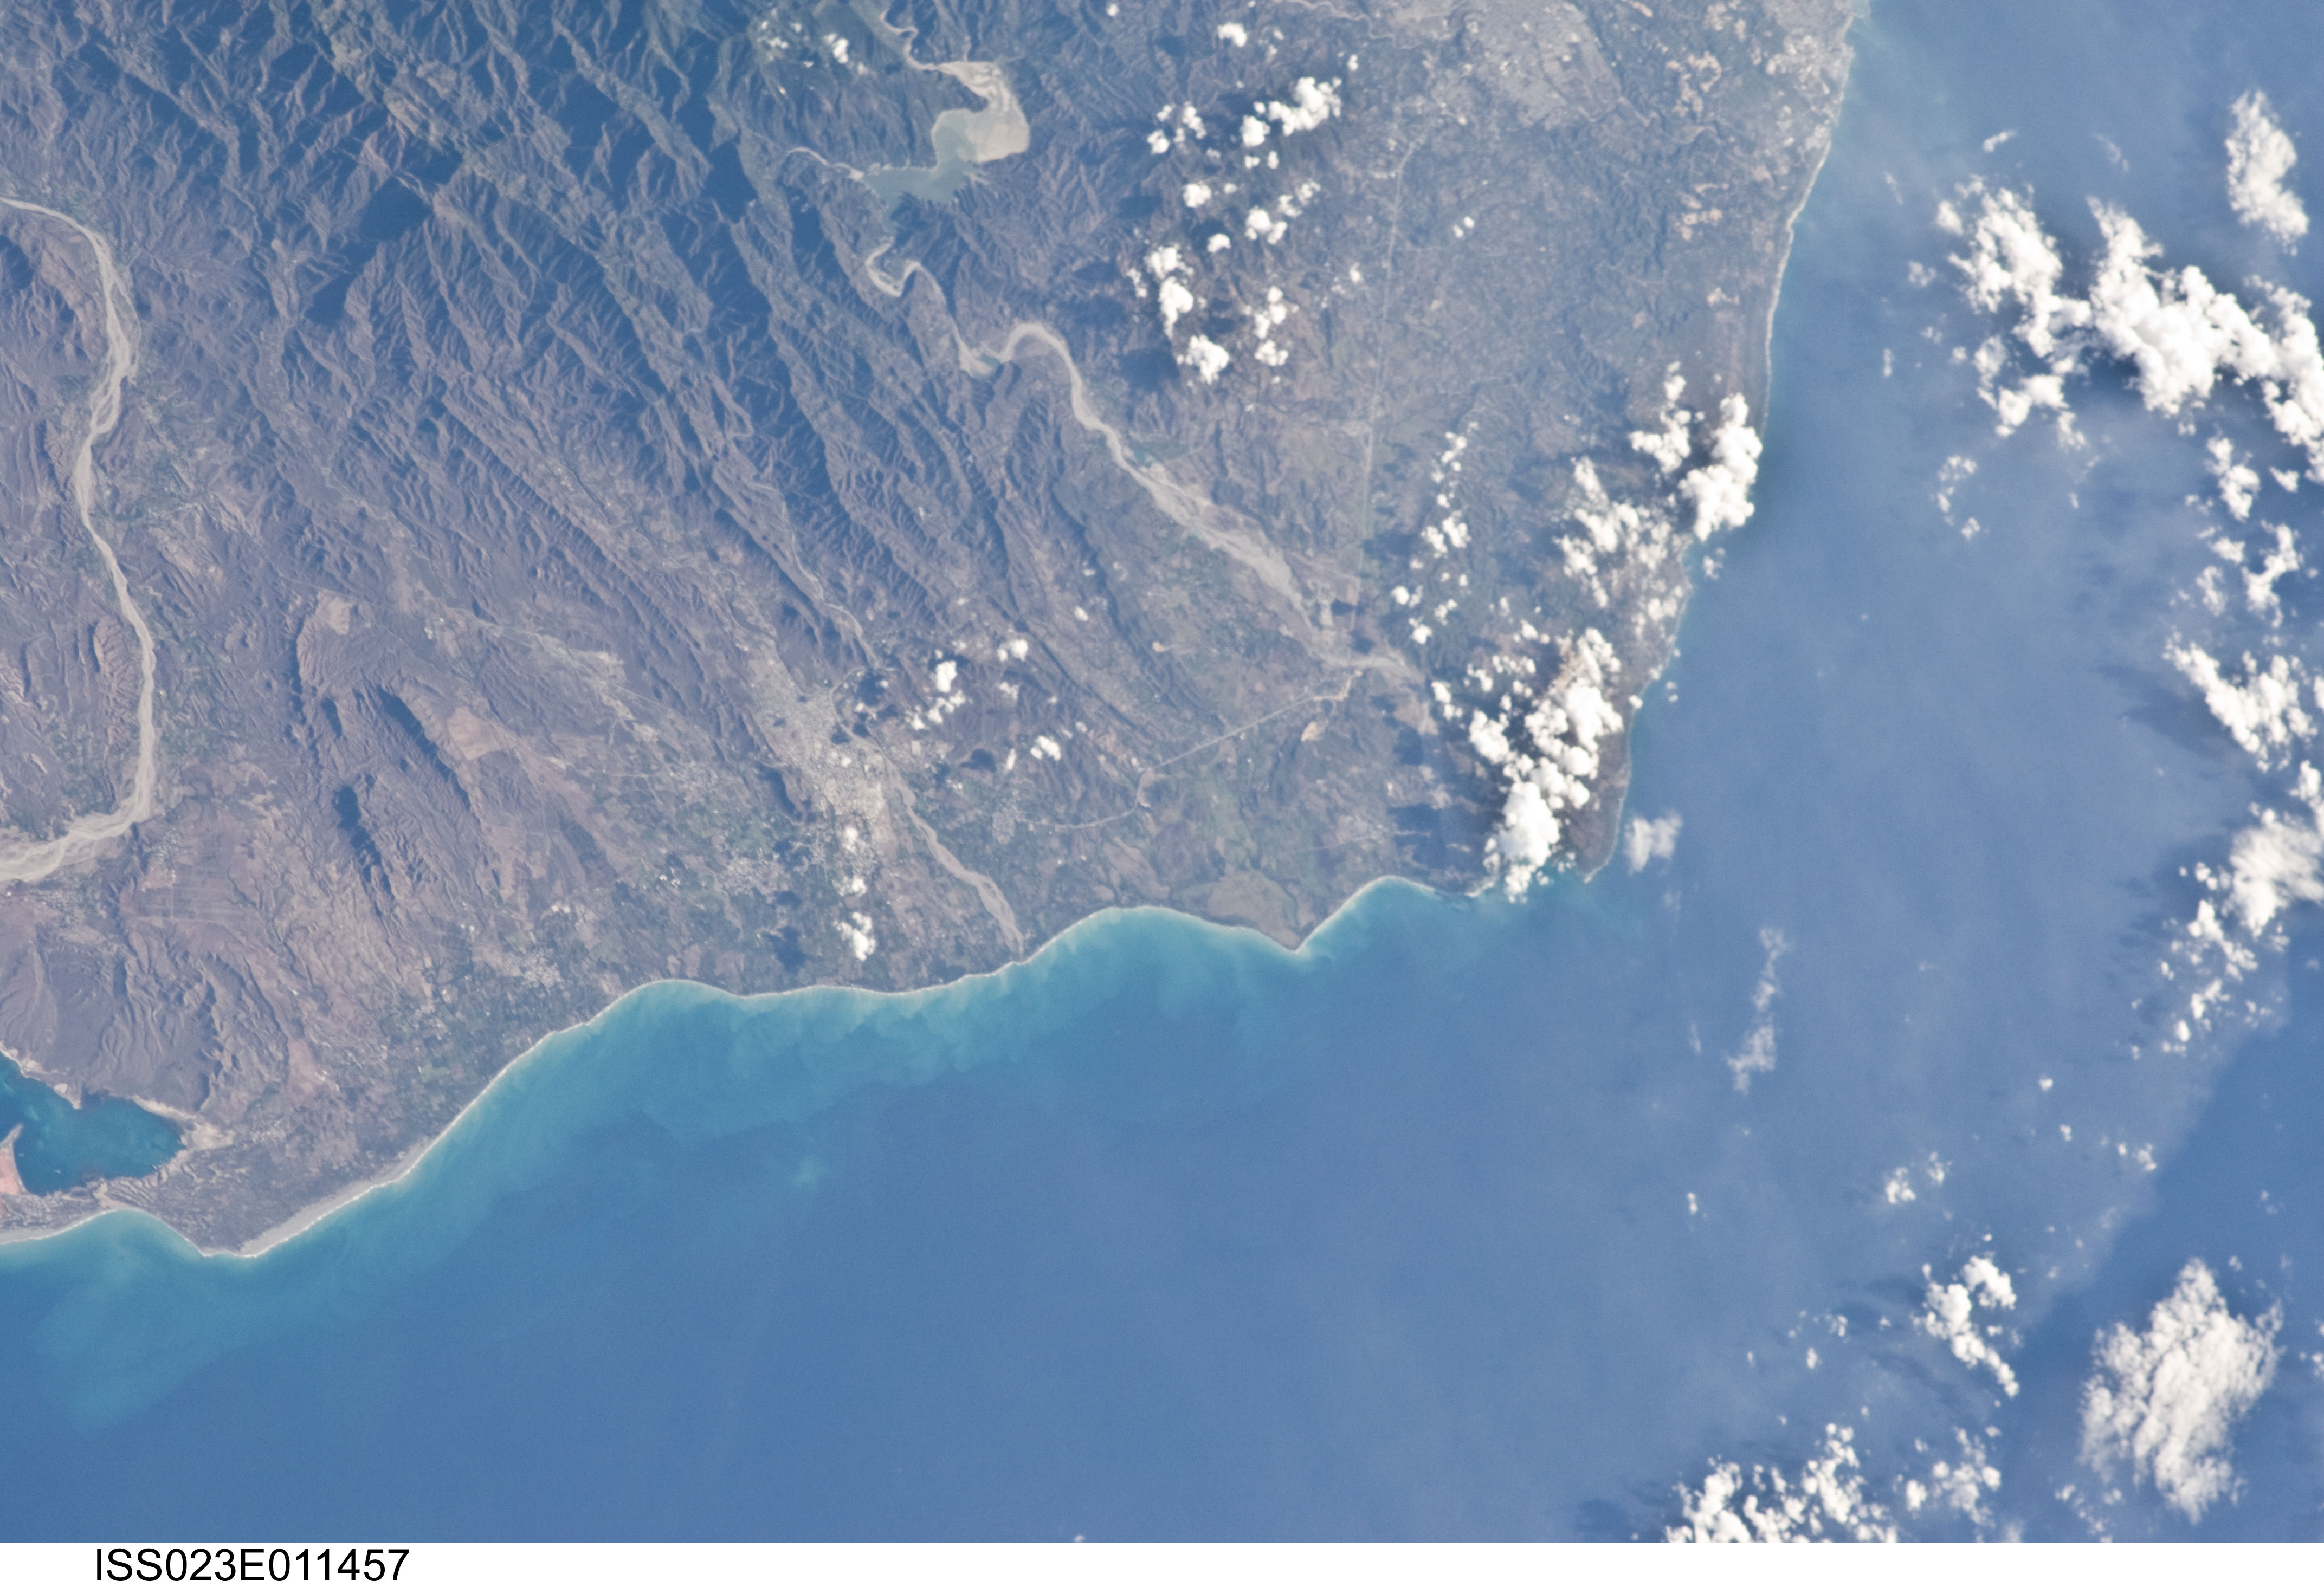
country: DOMINICAN REPUBLIC
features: BANI, COASTLLINE, AGR., MTS.
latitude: 18.3
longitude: -70.3
